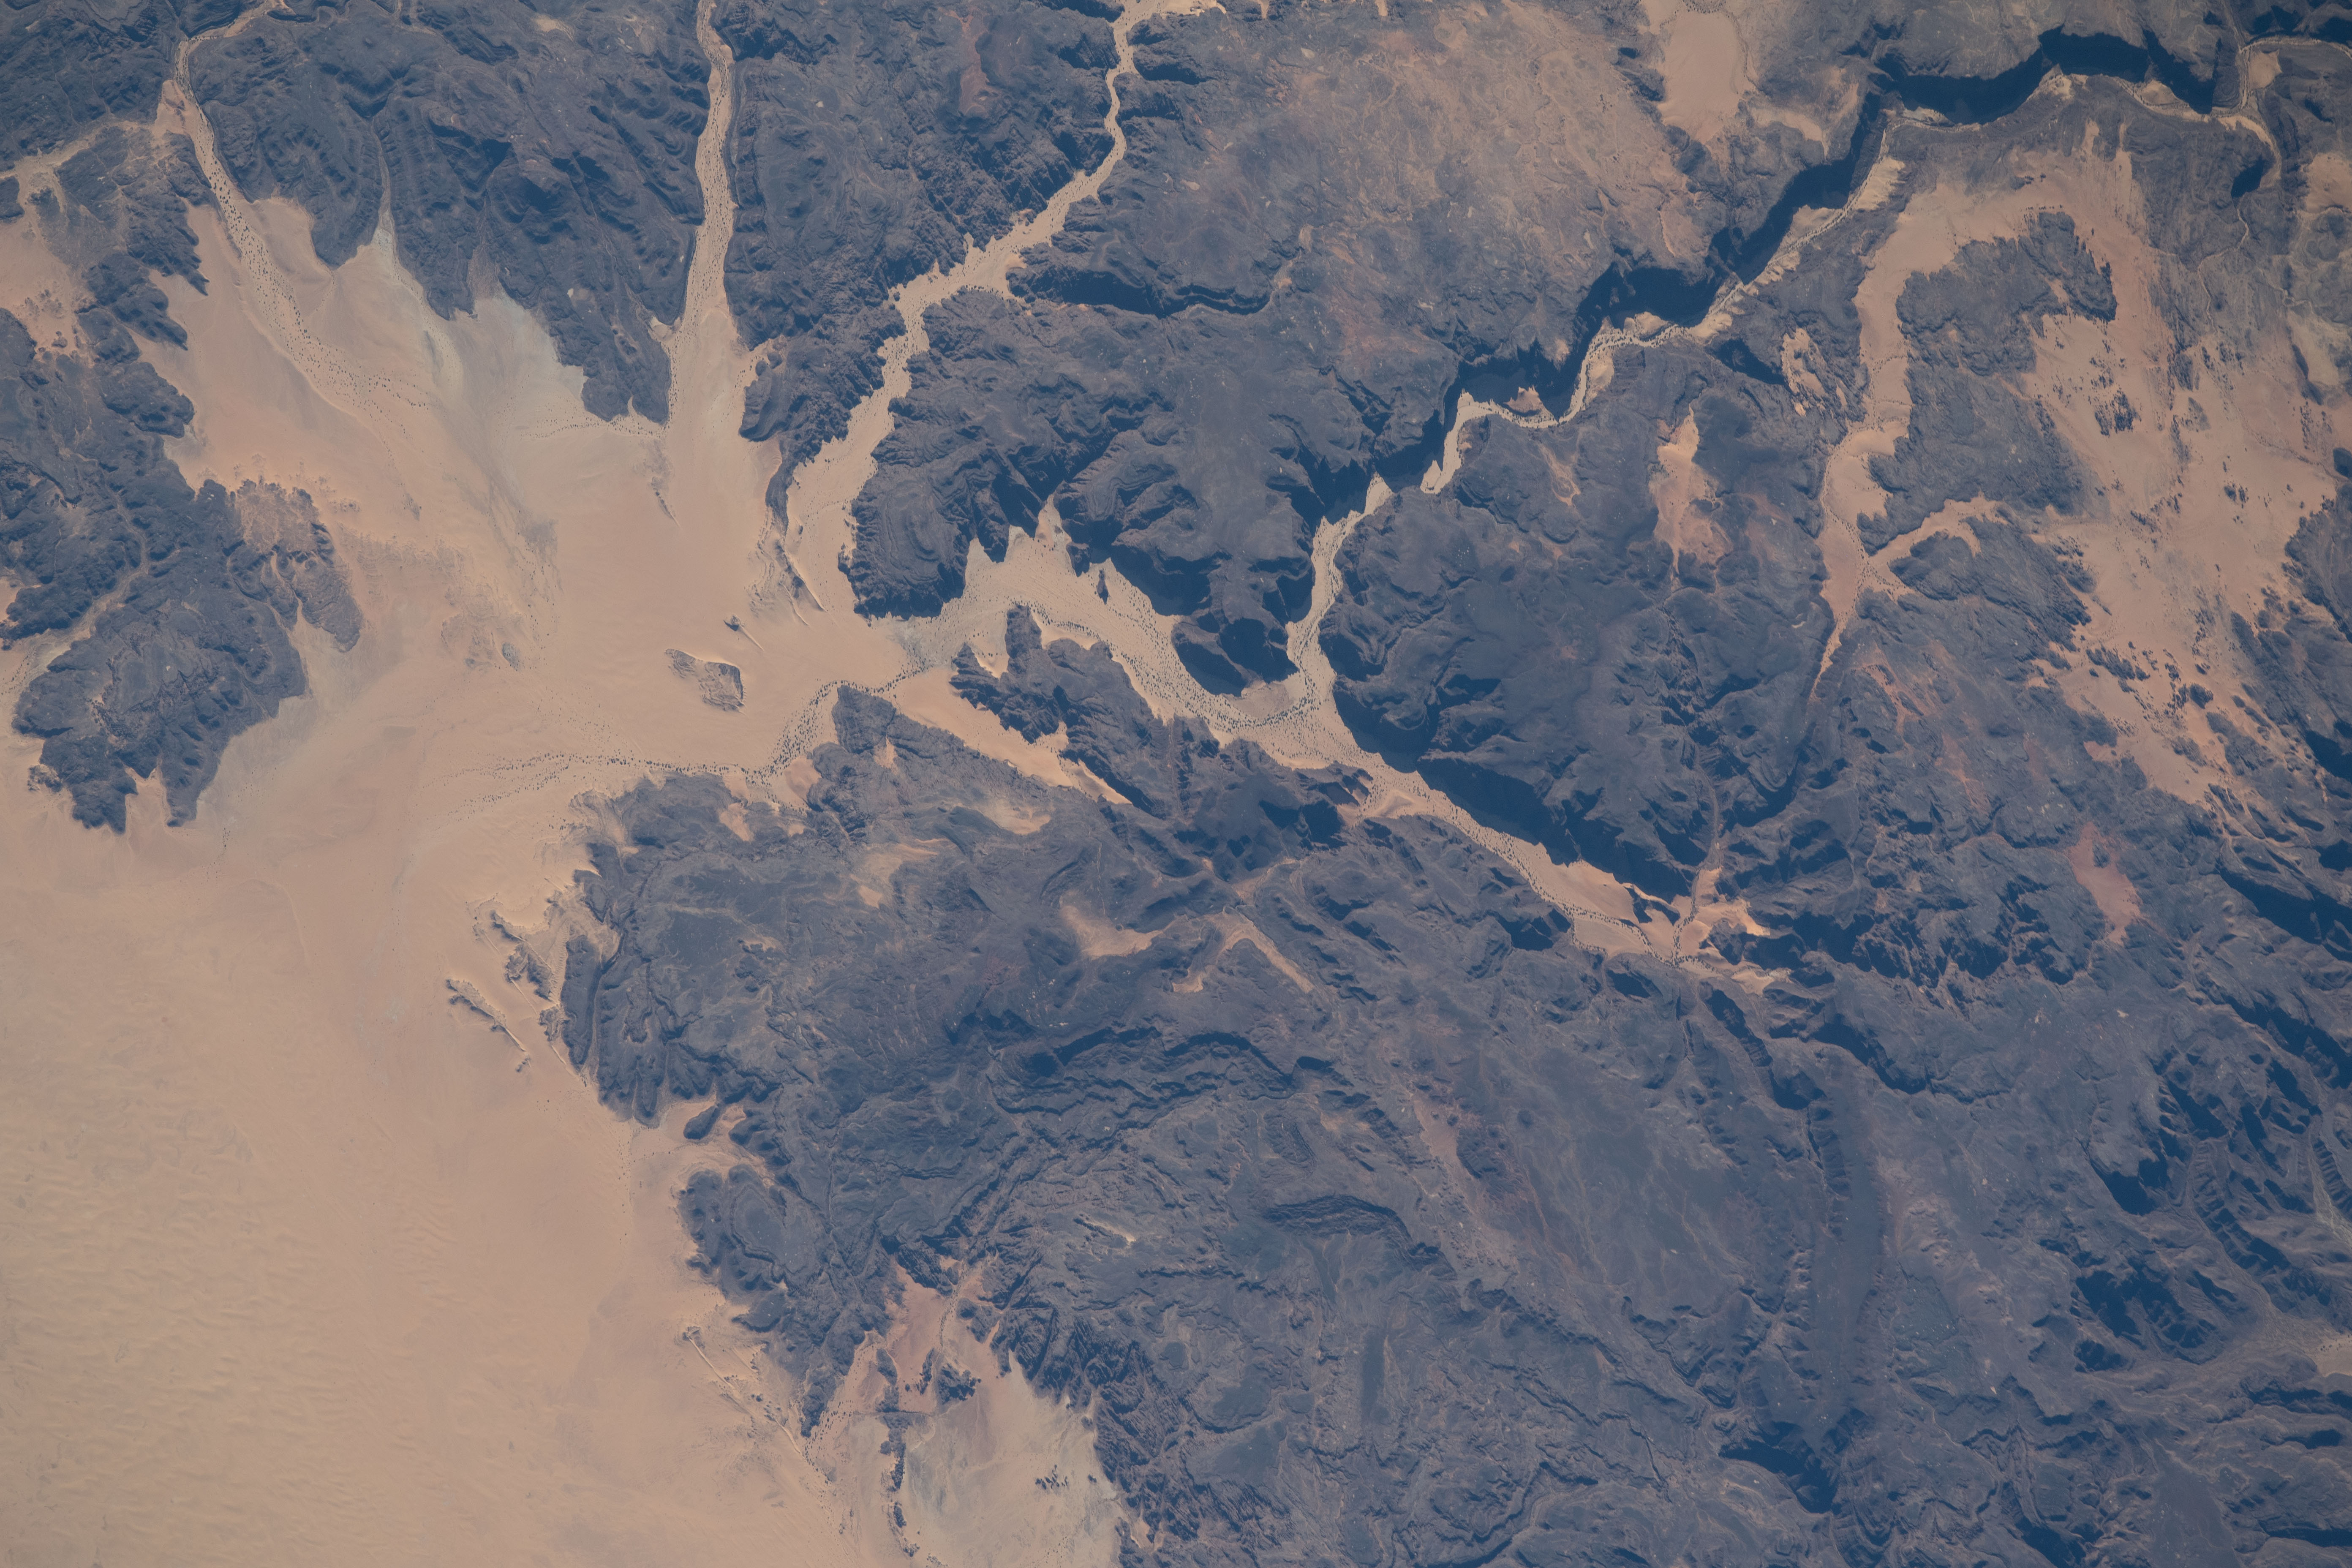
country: CHAD
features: ENNEDI-EST,ENNEDI PLATEAU,CHAD
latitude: 17.9
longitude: 23.2
